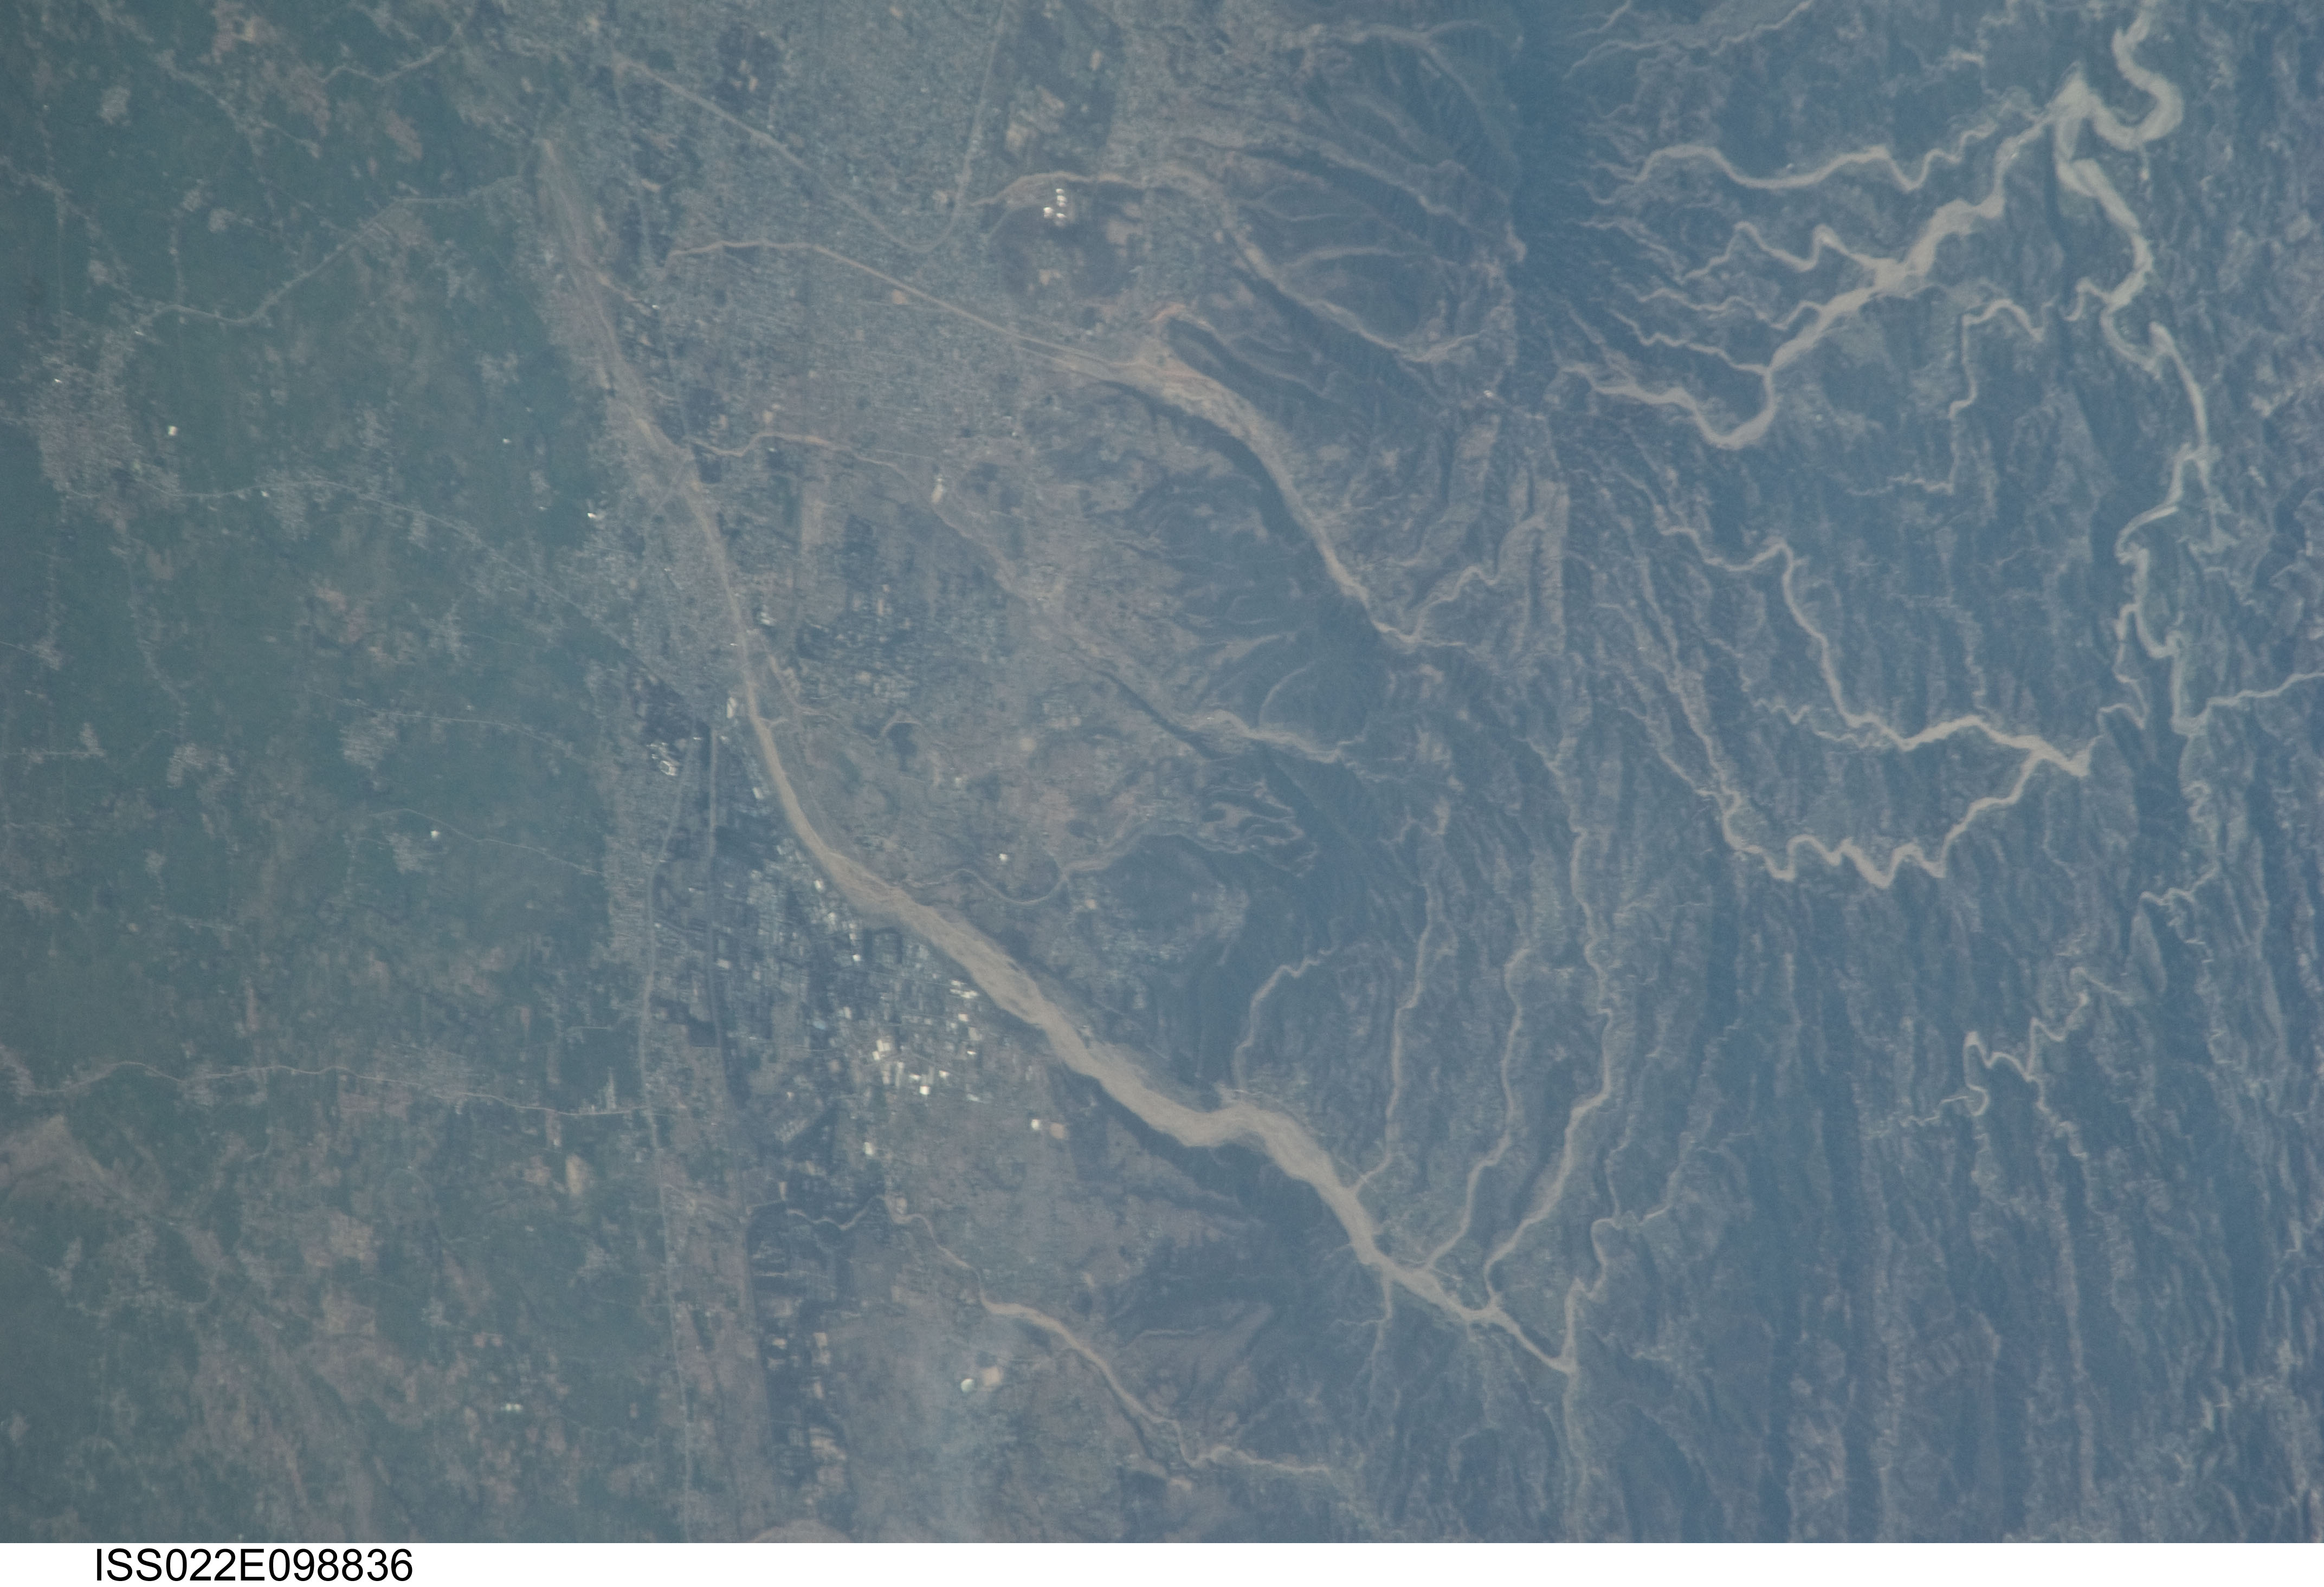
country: INDIA
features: BARI BRAHMANA, PIR PANJAL FOOTHILLS, R.
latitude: 32.7
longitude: 74.9
